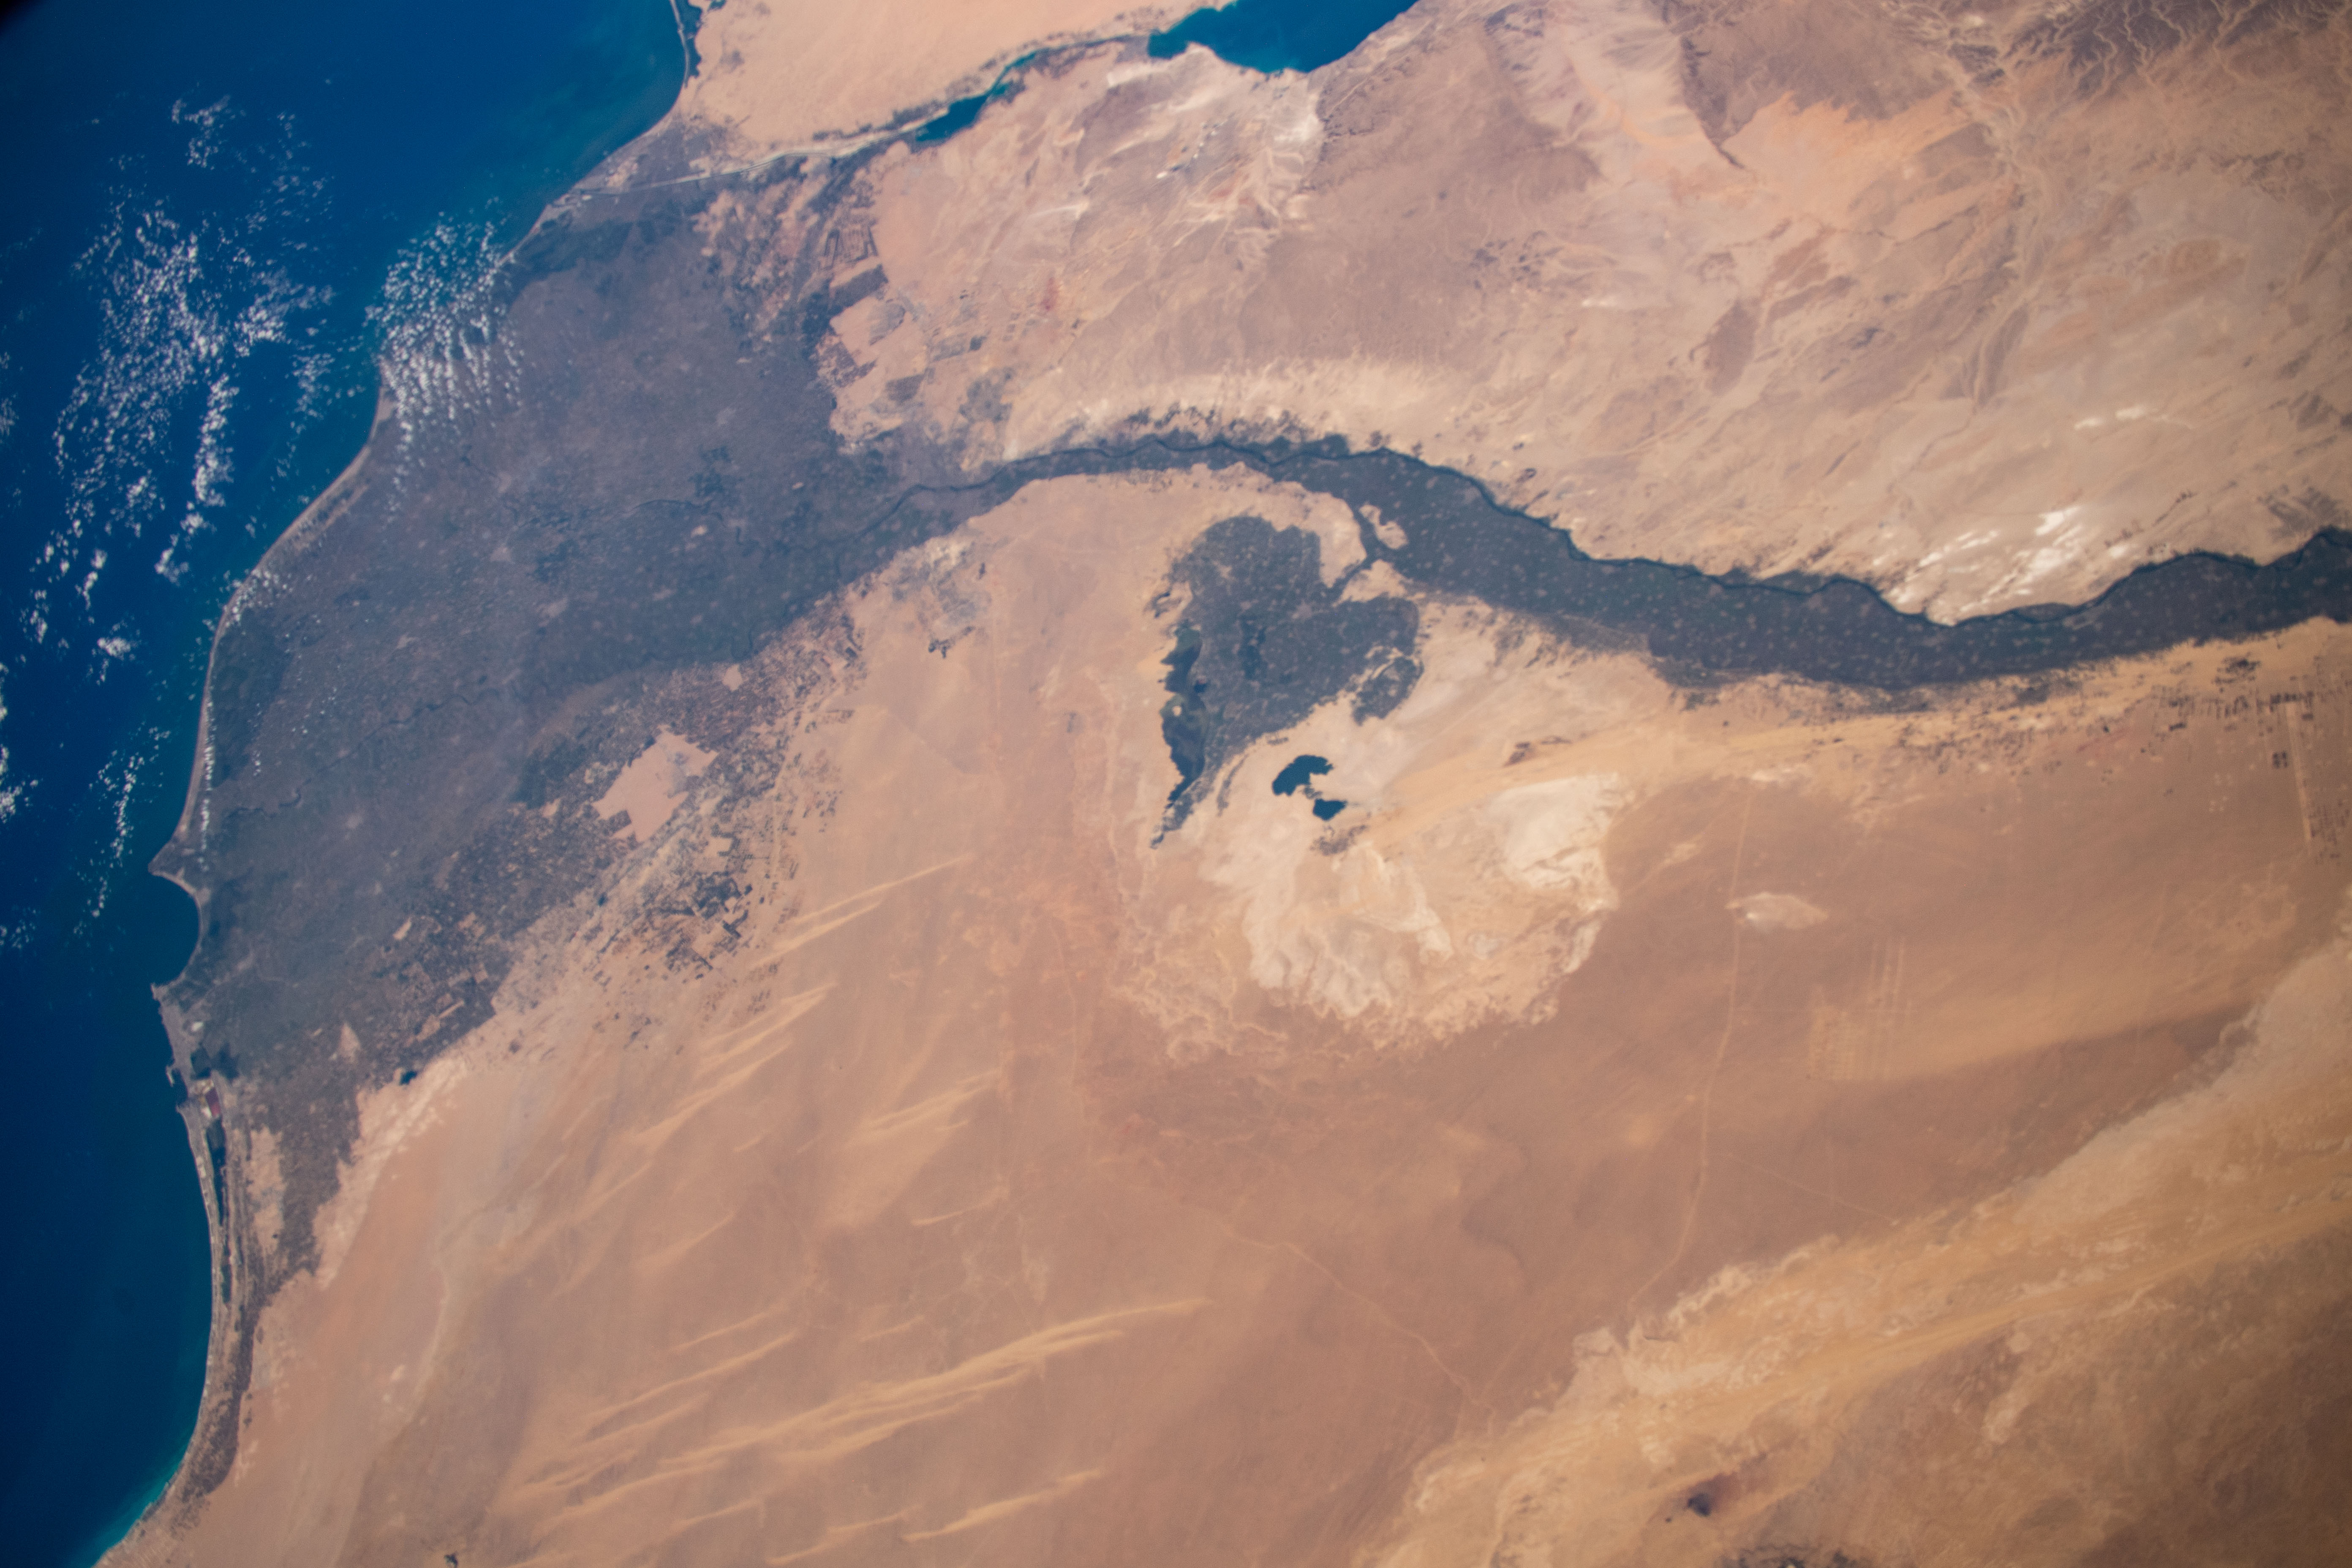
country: EGYPT
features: CAIRO, FAIYUM, GULF OF SUEZ, MEDITERRANEAN SEA, NILE RIVER, FAIYUM,MEDITERRANEAN SEA,GULF OF SUEZ,NILE RIVER,CAIRO,EGYPT
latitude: 29.5
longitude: 30.5
